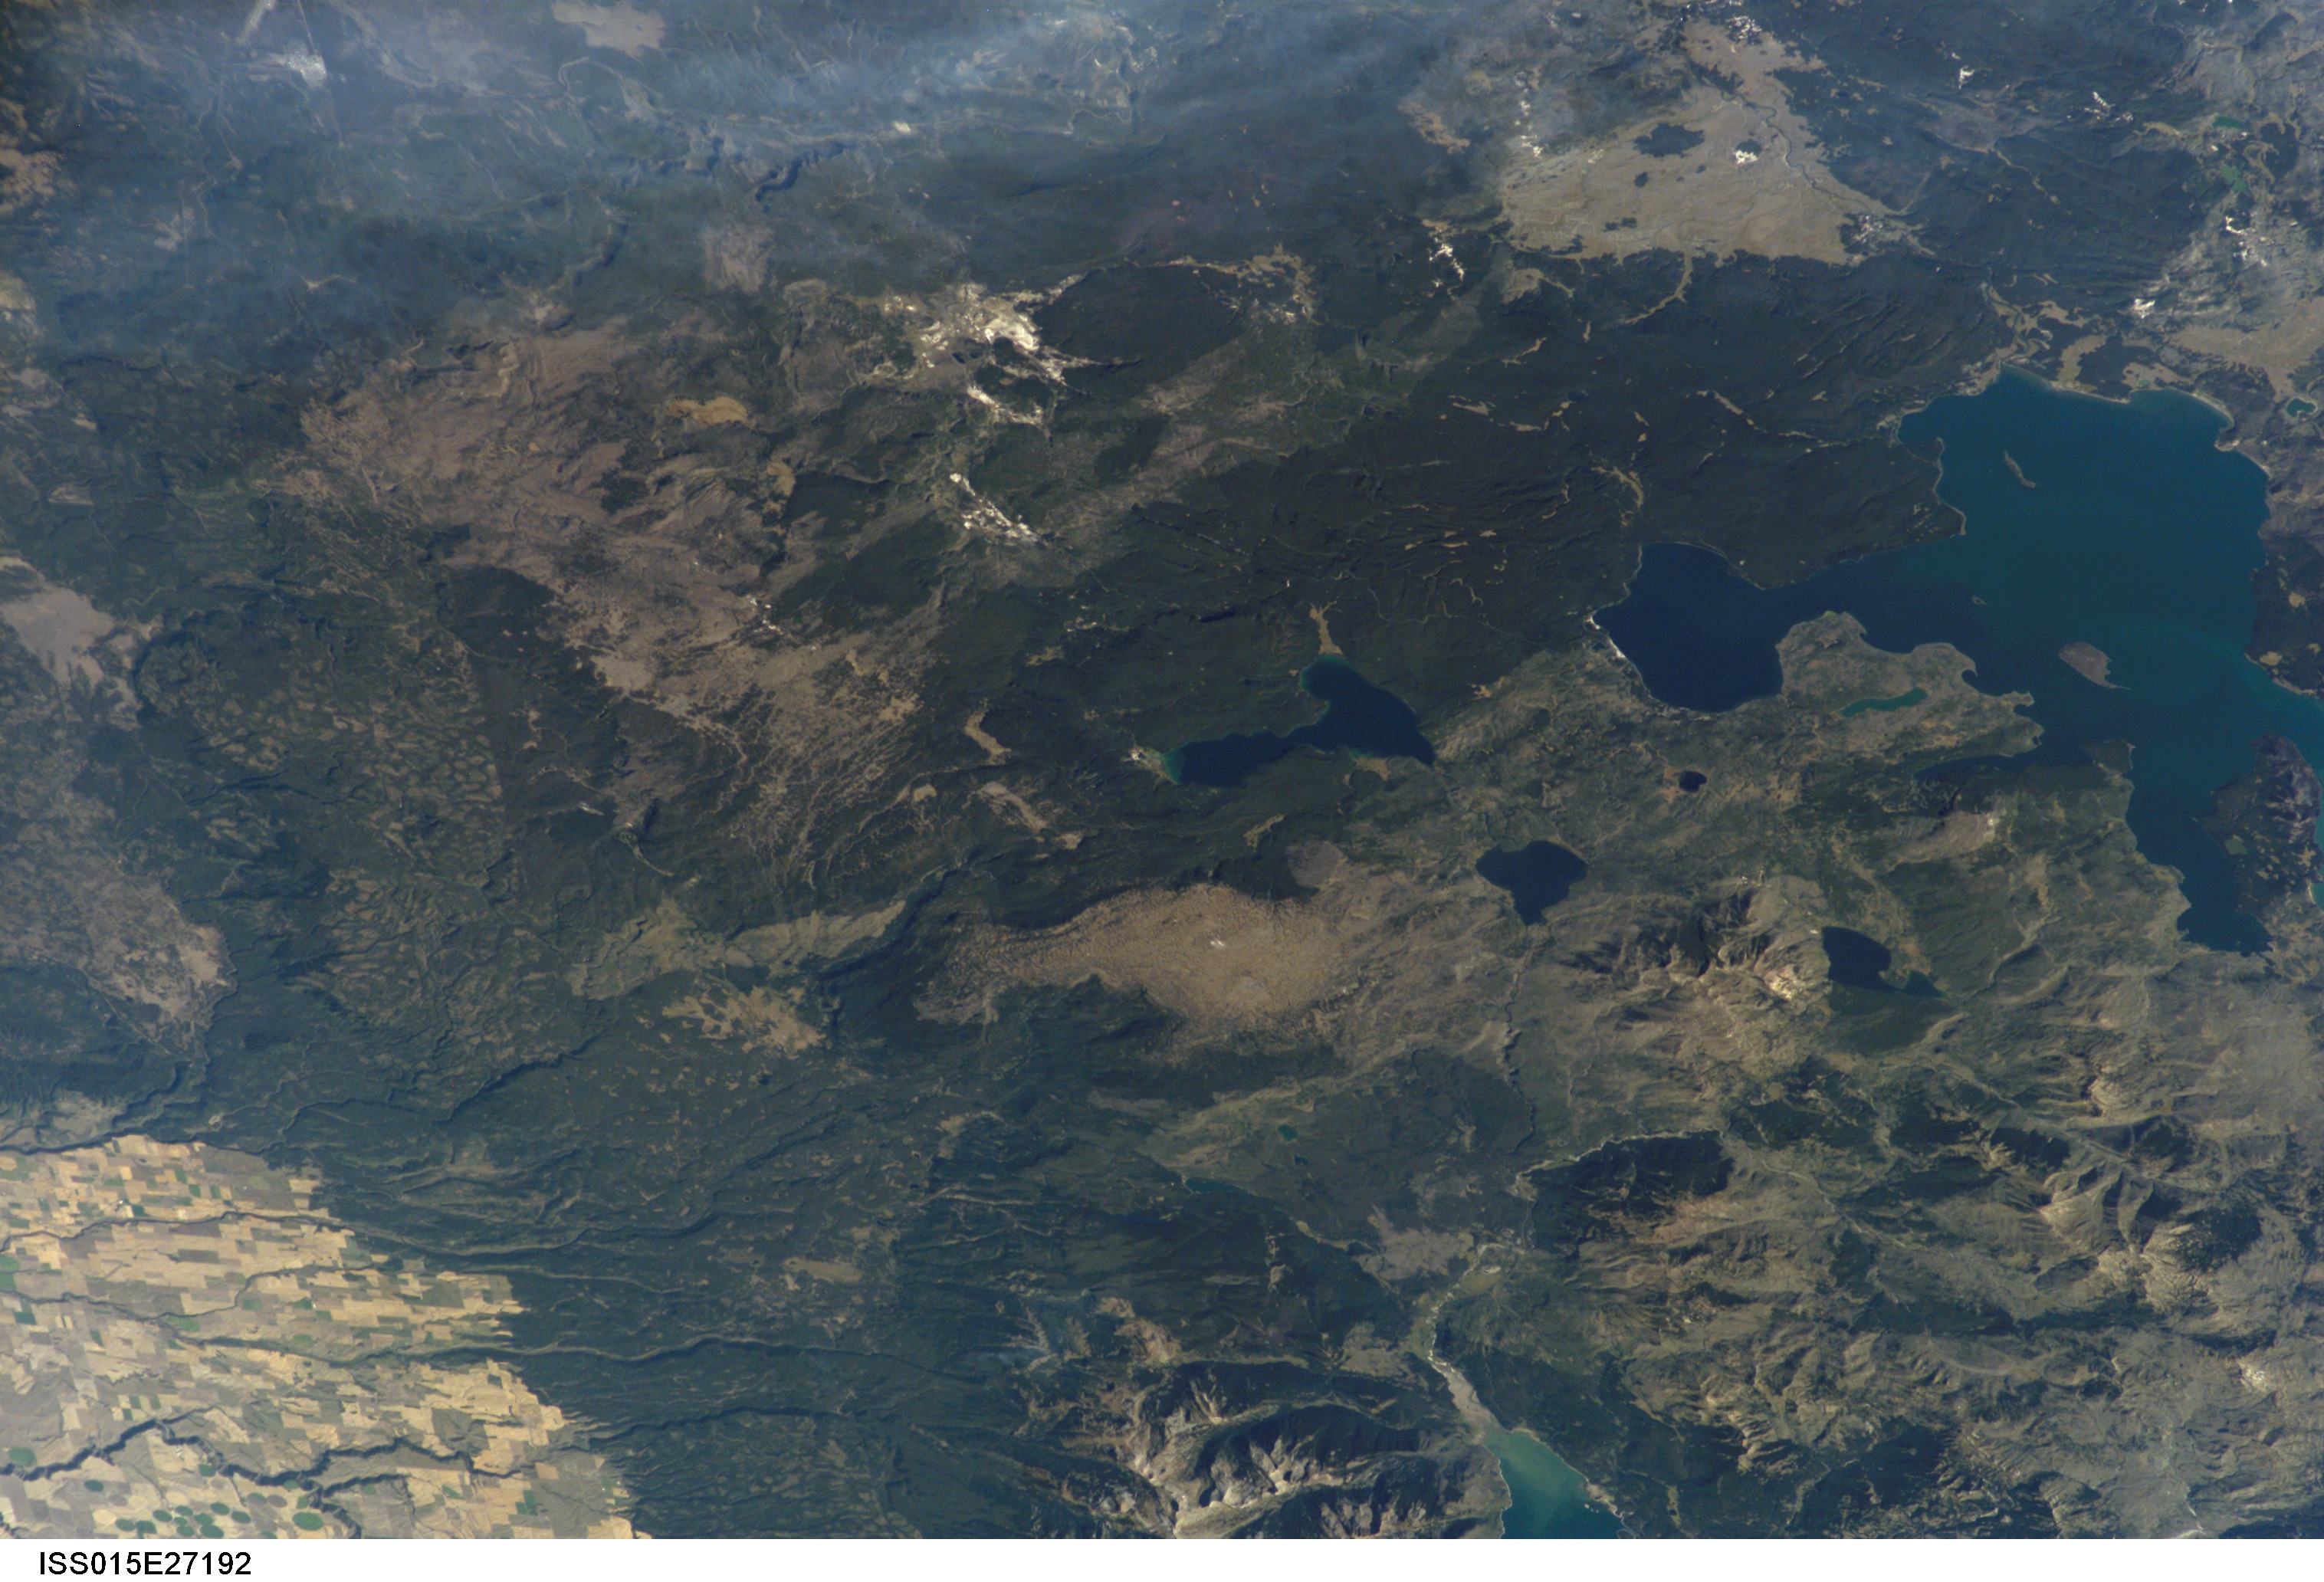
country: USA-WYOMING
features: YELLOWSTONE L., MTS., FOR., AGR.
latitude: 44.3
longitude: -110.8
